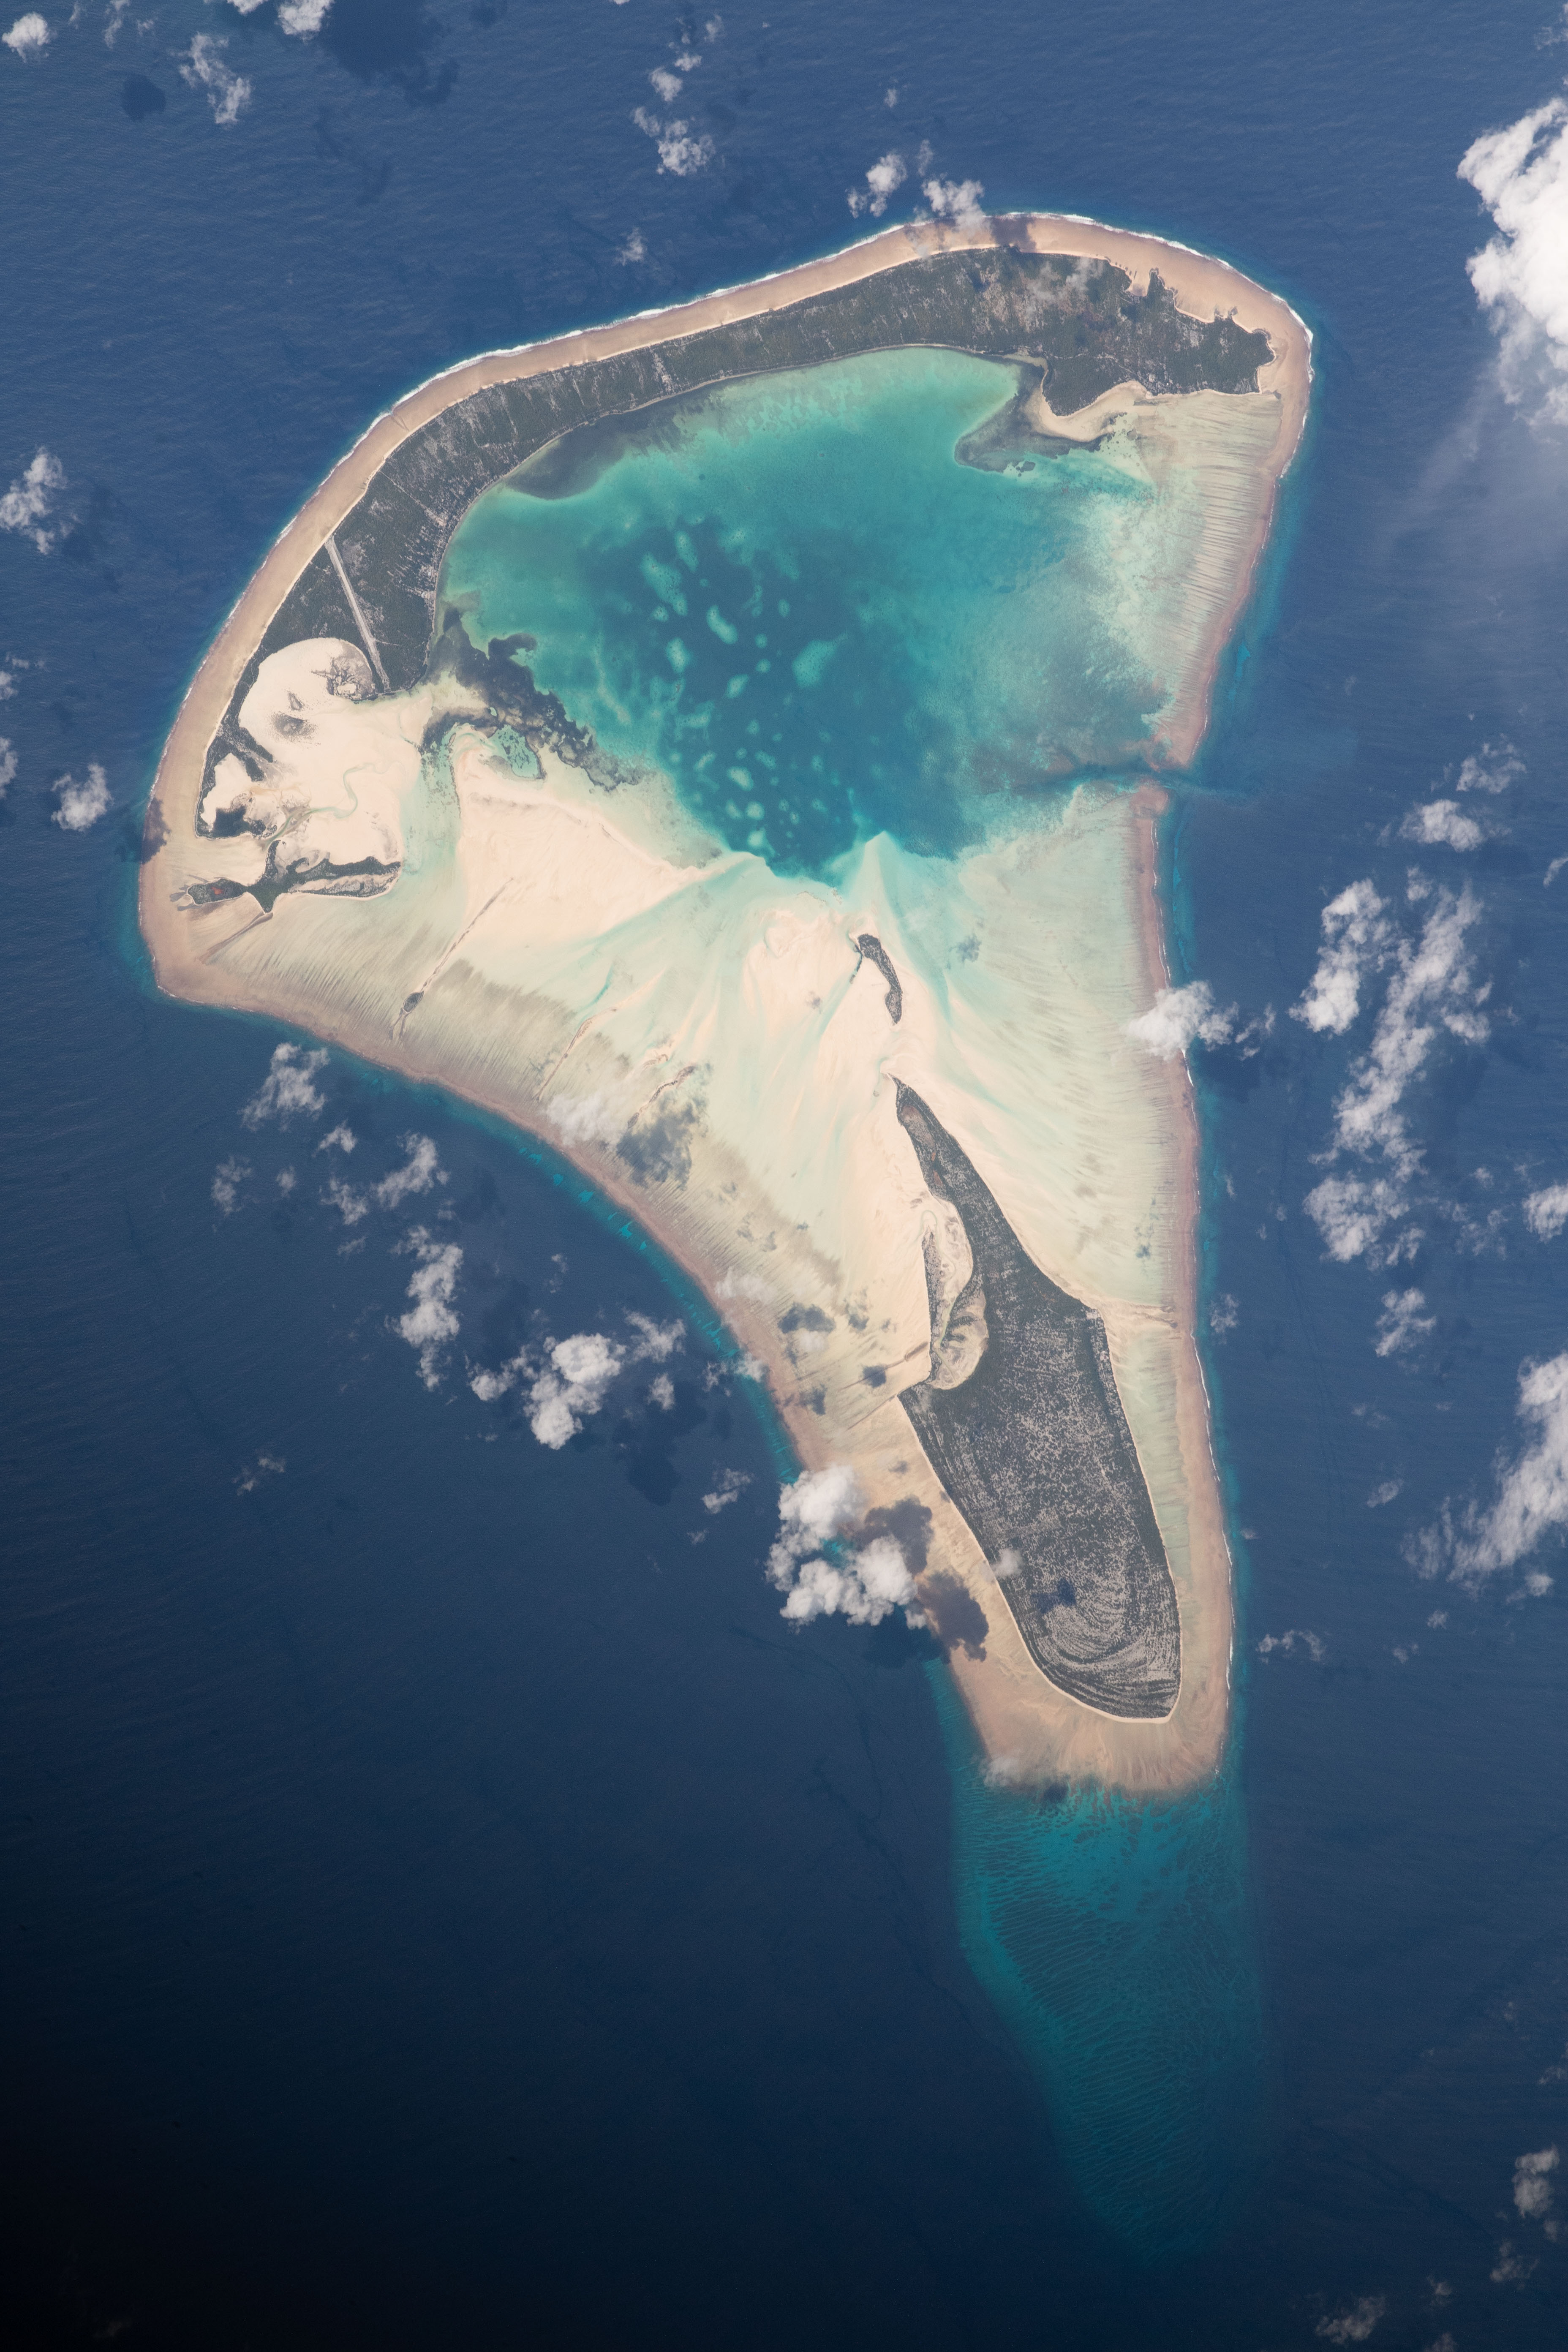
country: KIRIBATI
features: ARANUKA AIRPORT
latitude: 0.2
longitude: 173.6
